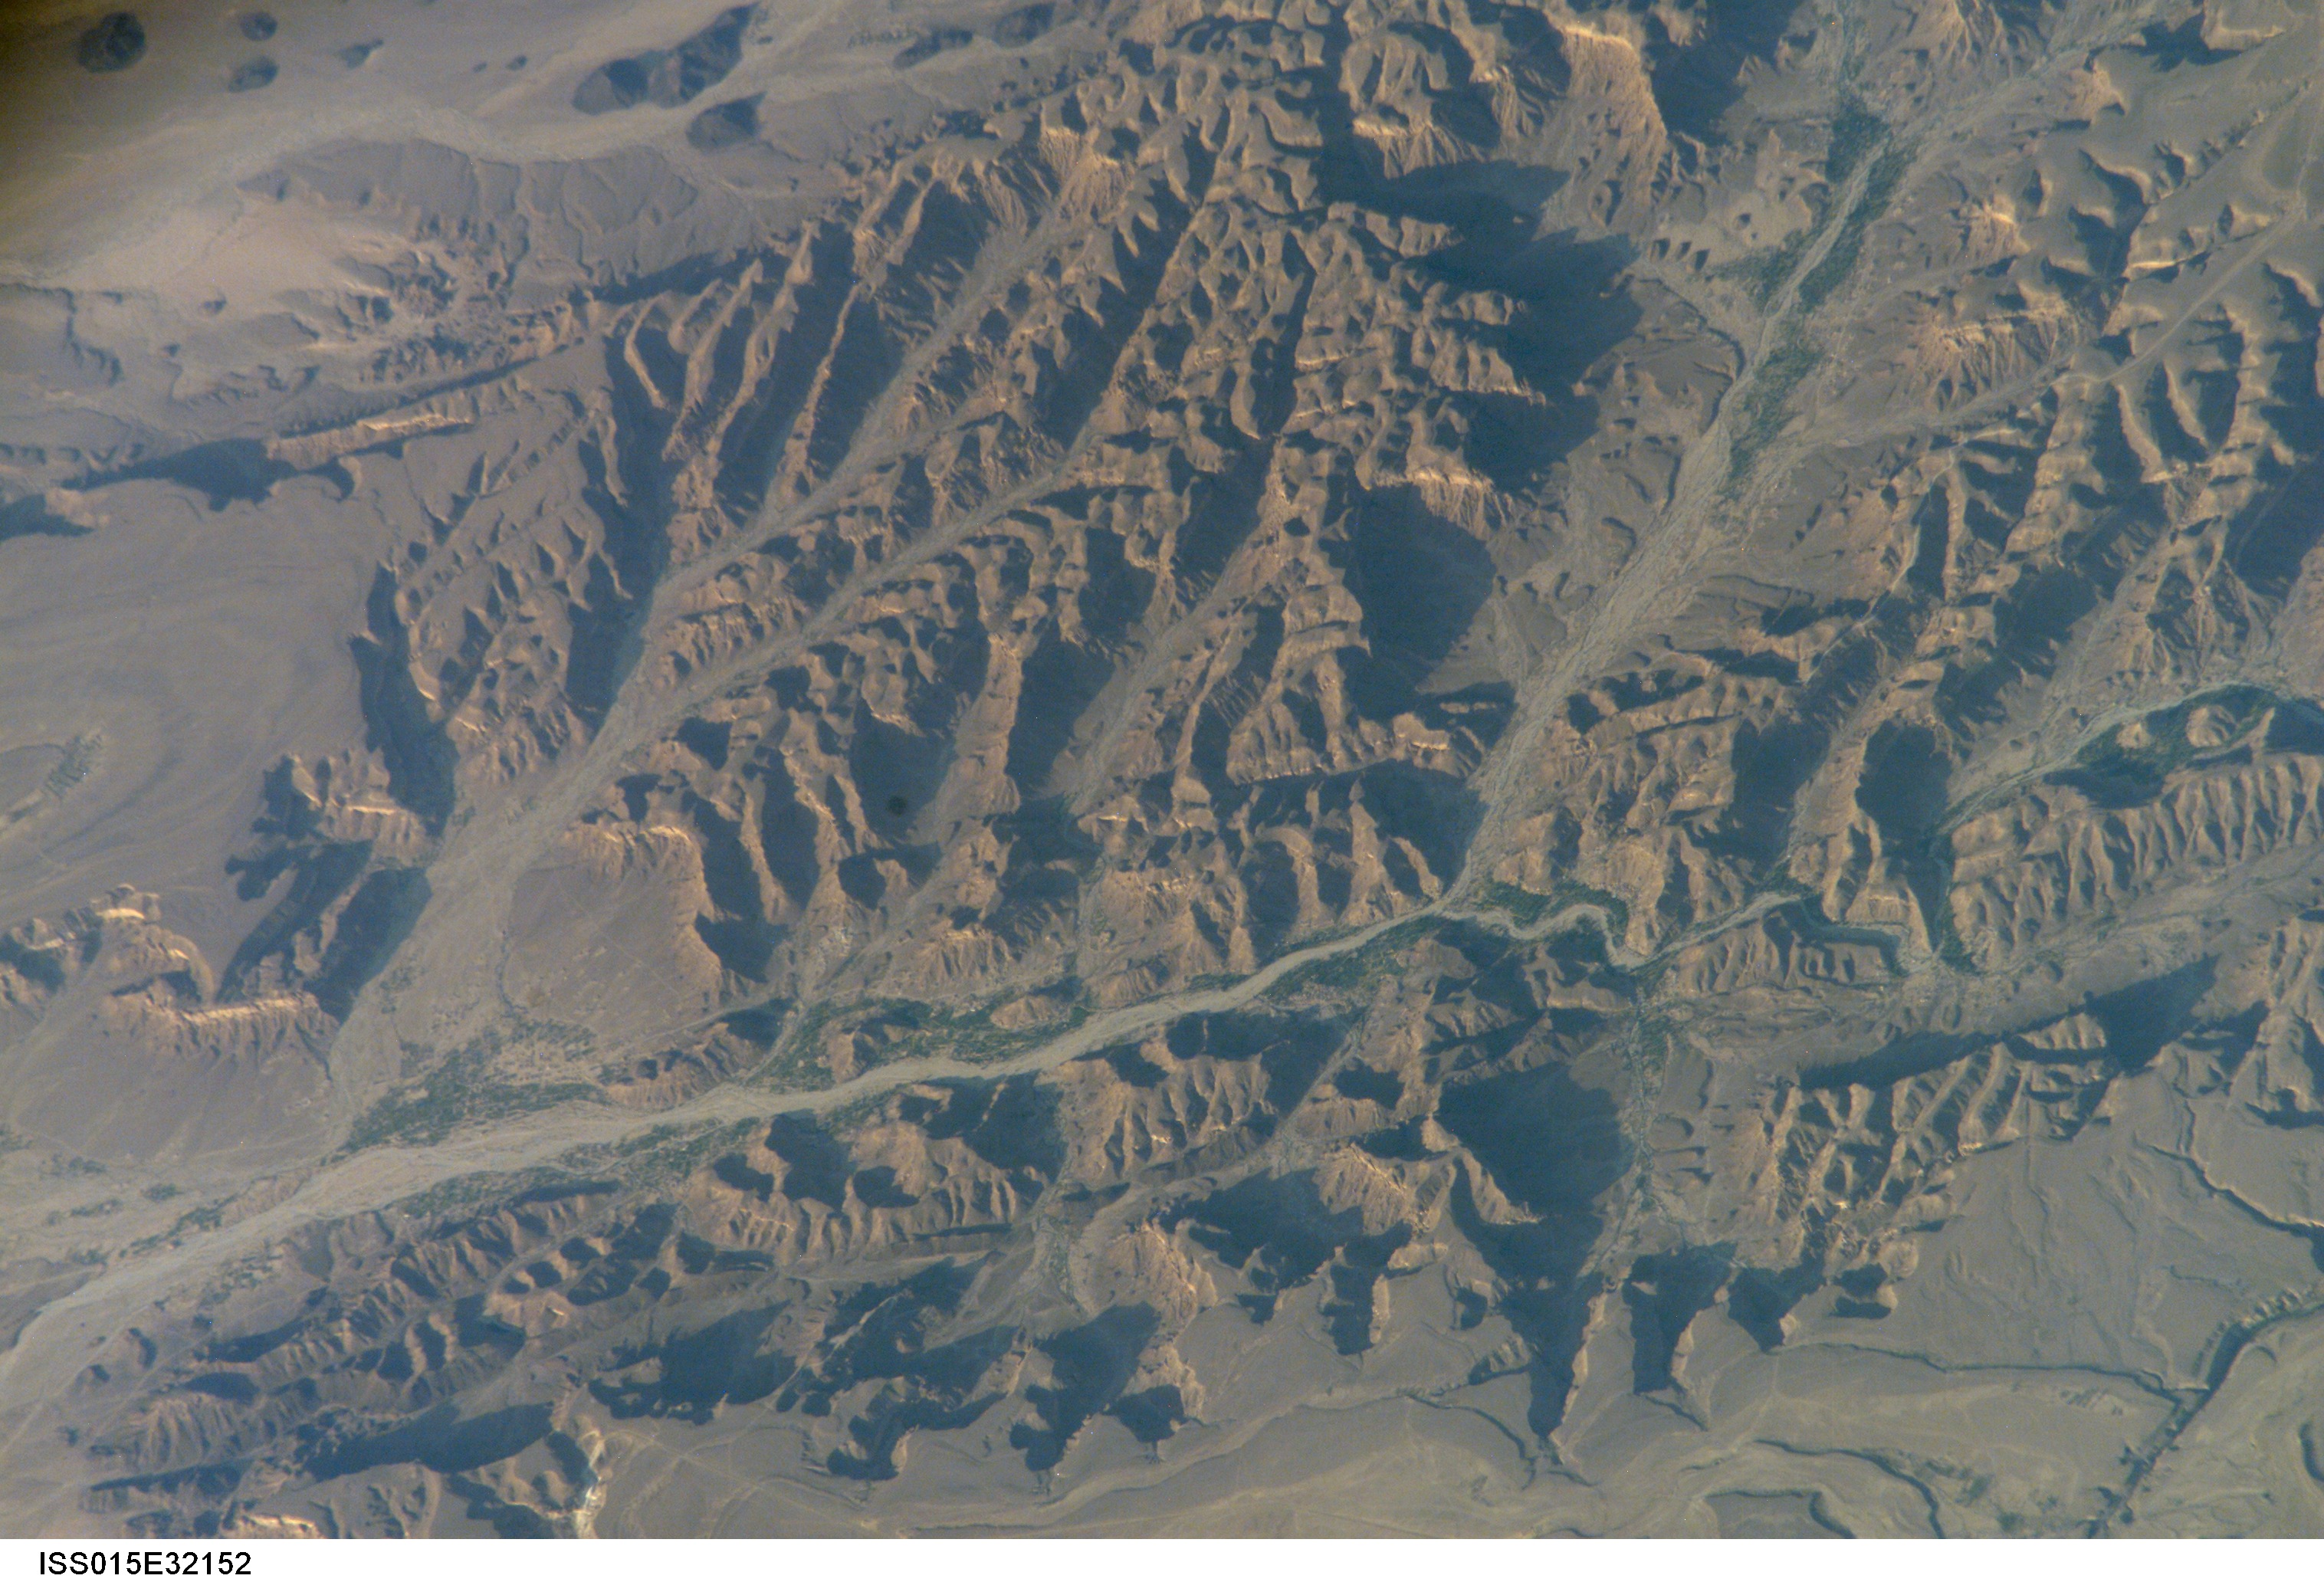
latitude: 14.9
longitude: 47.0
